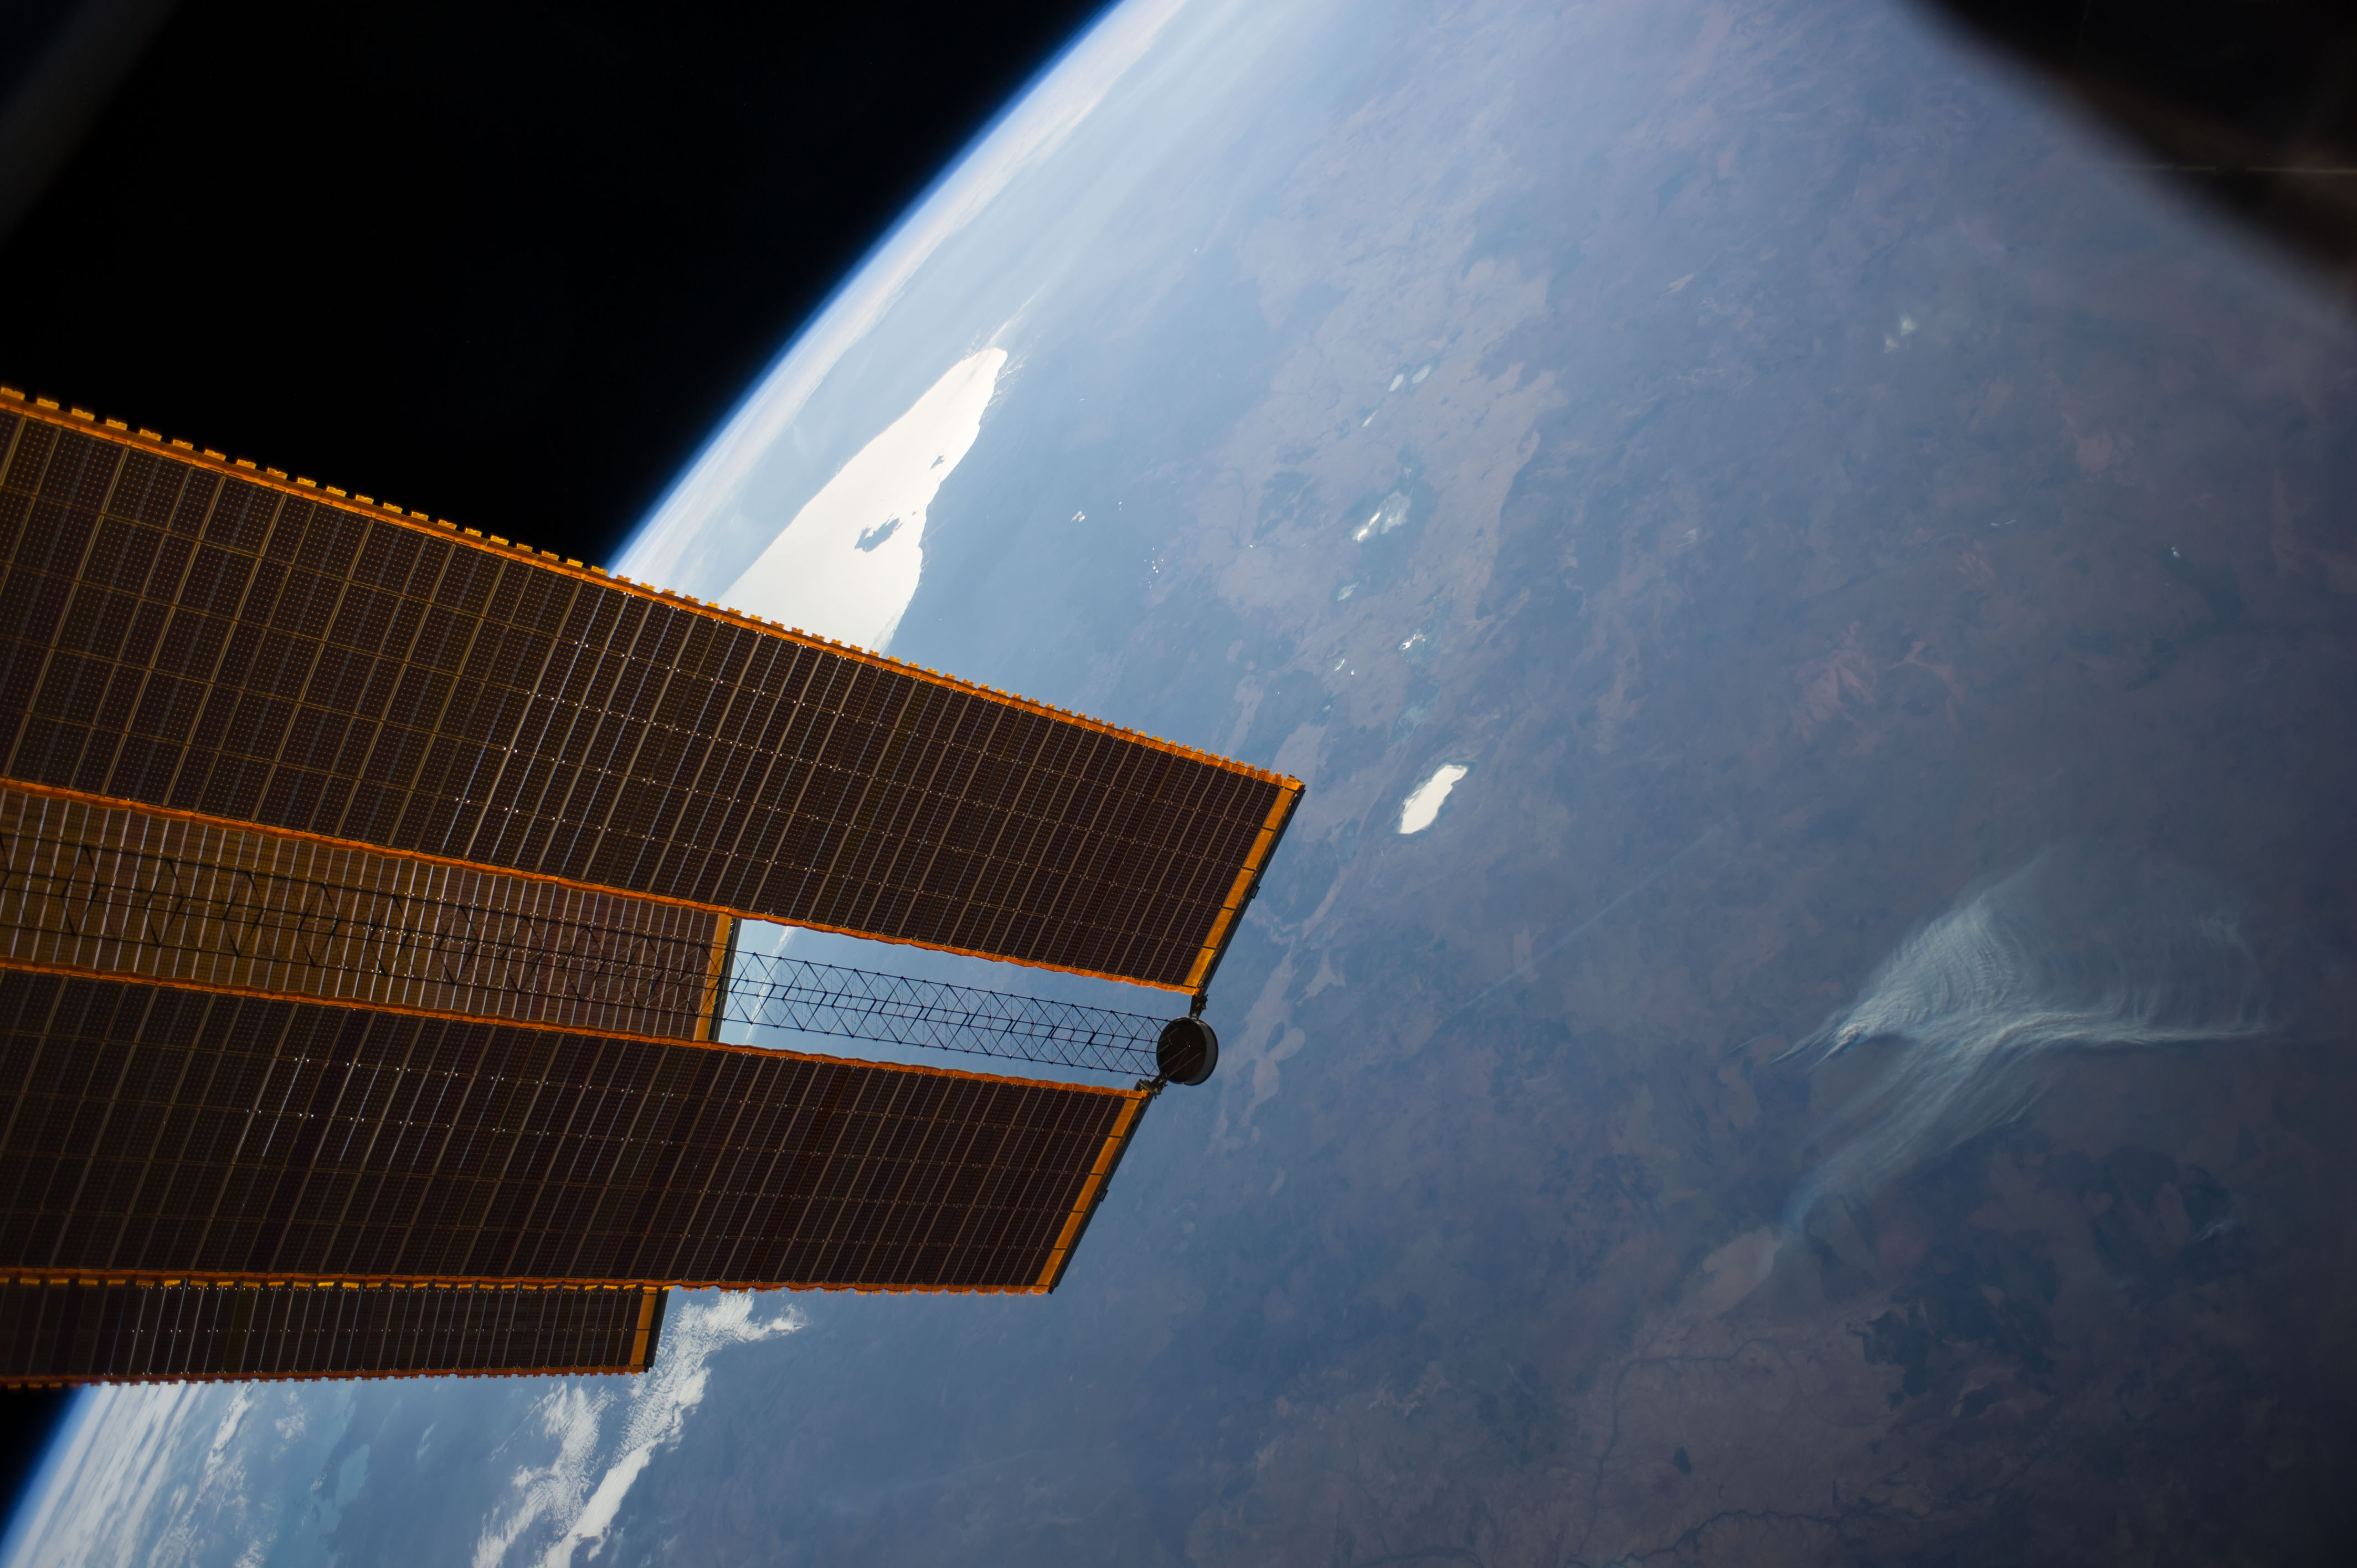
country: AUSTRALIA-NT
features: G. OF CARPENTARIA, MORNINGTON I., L. WOODS, TANAMI DES.
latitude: -17.5
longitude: 134.0
